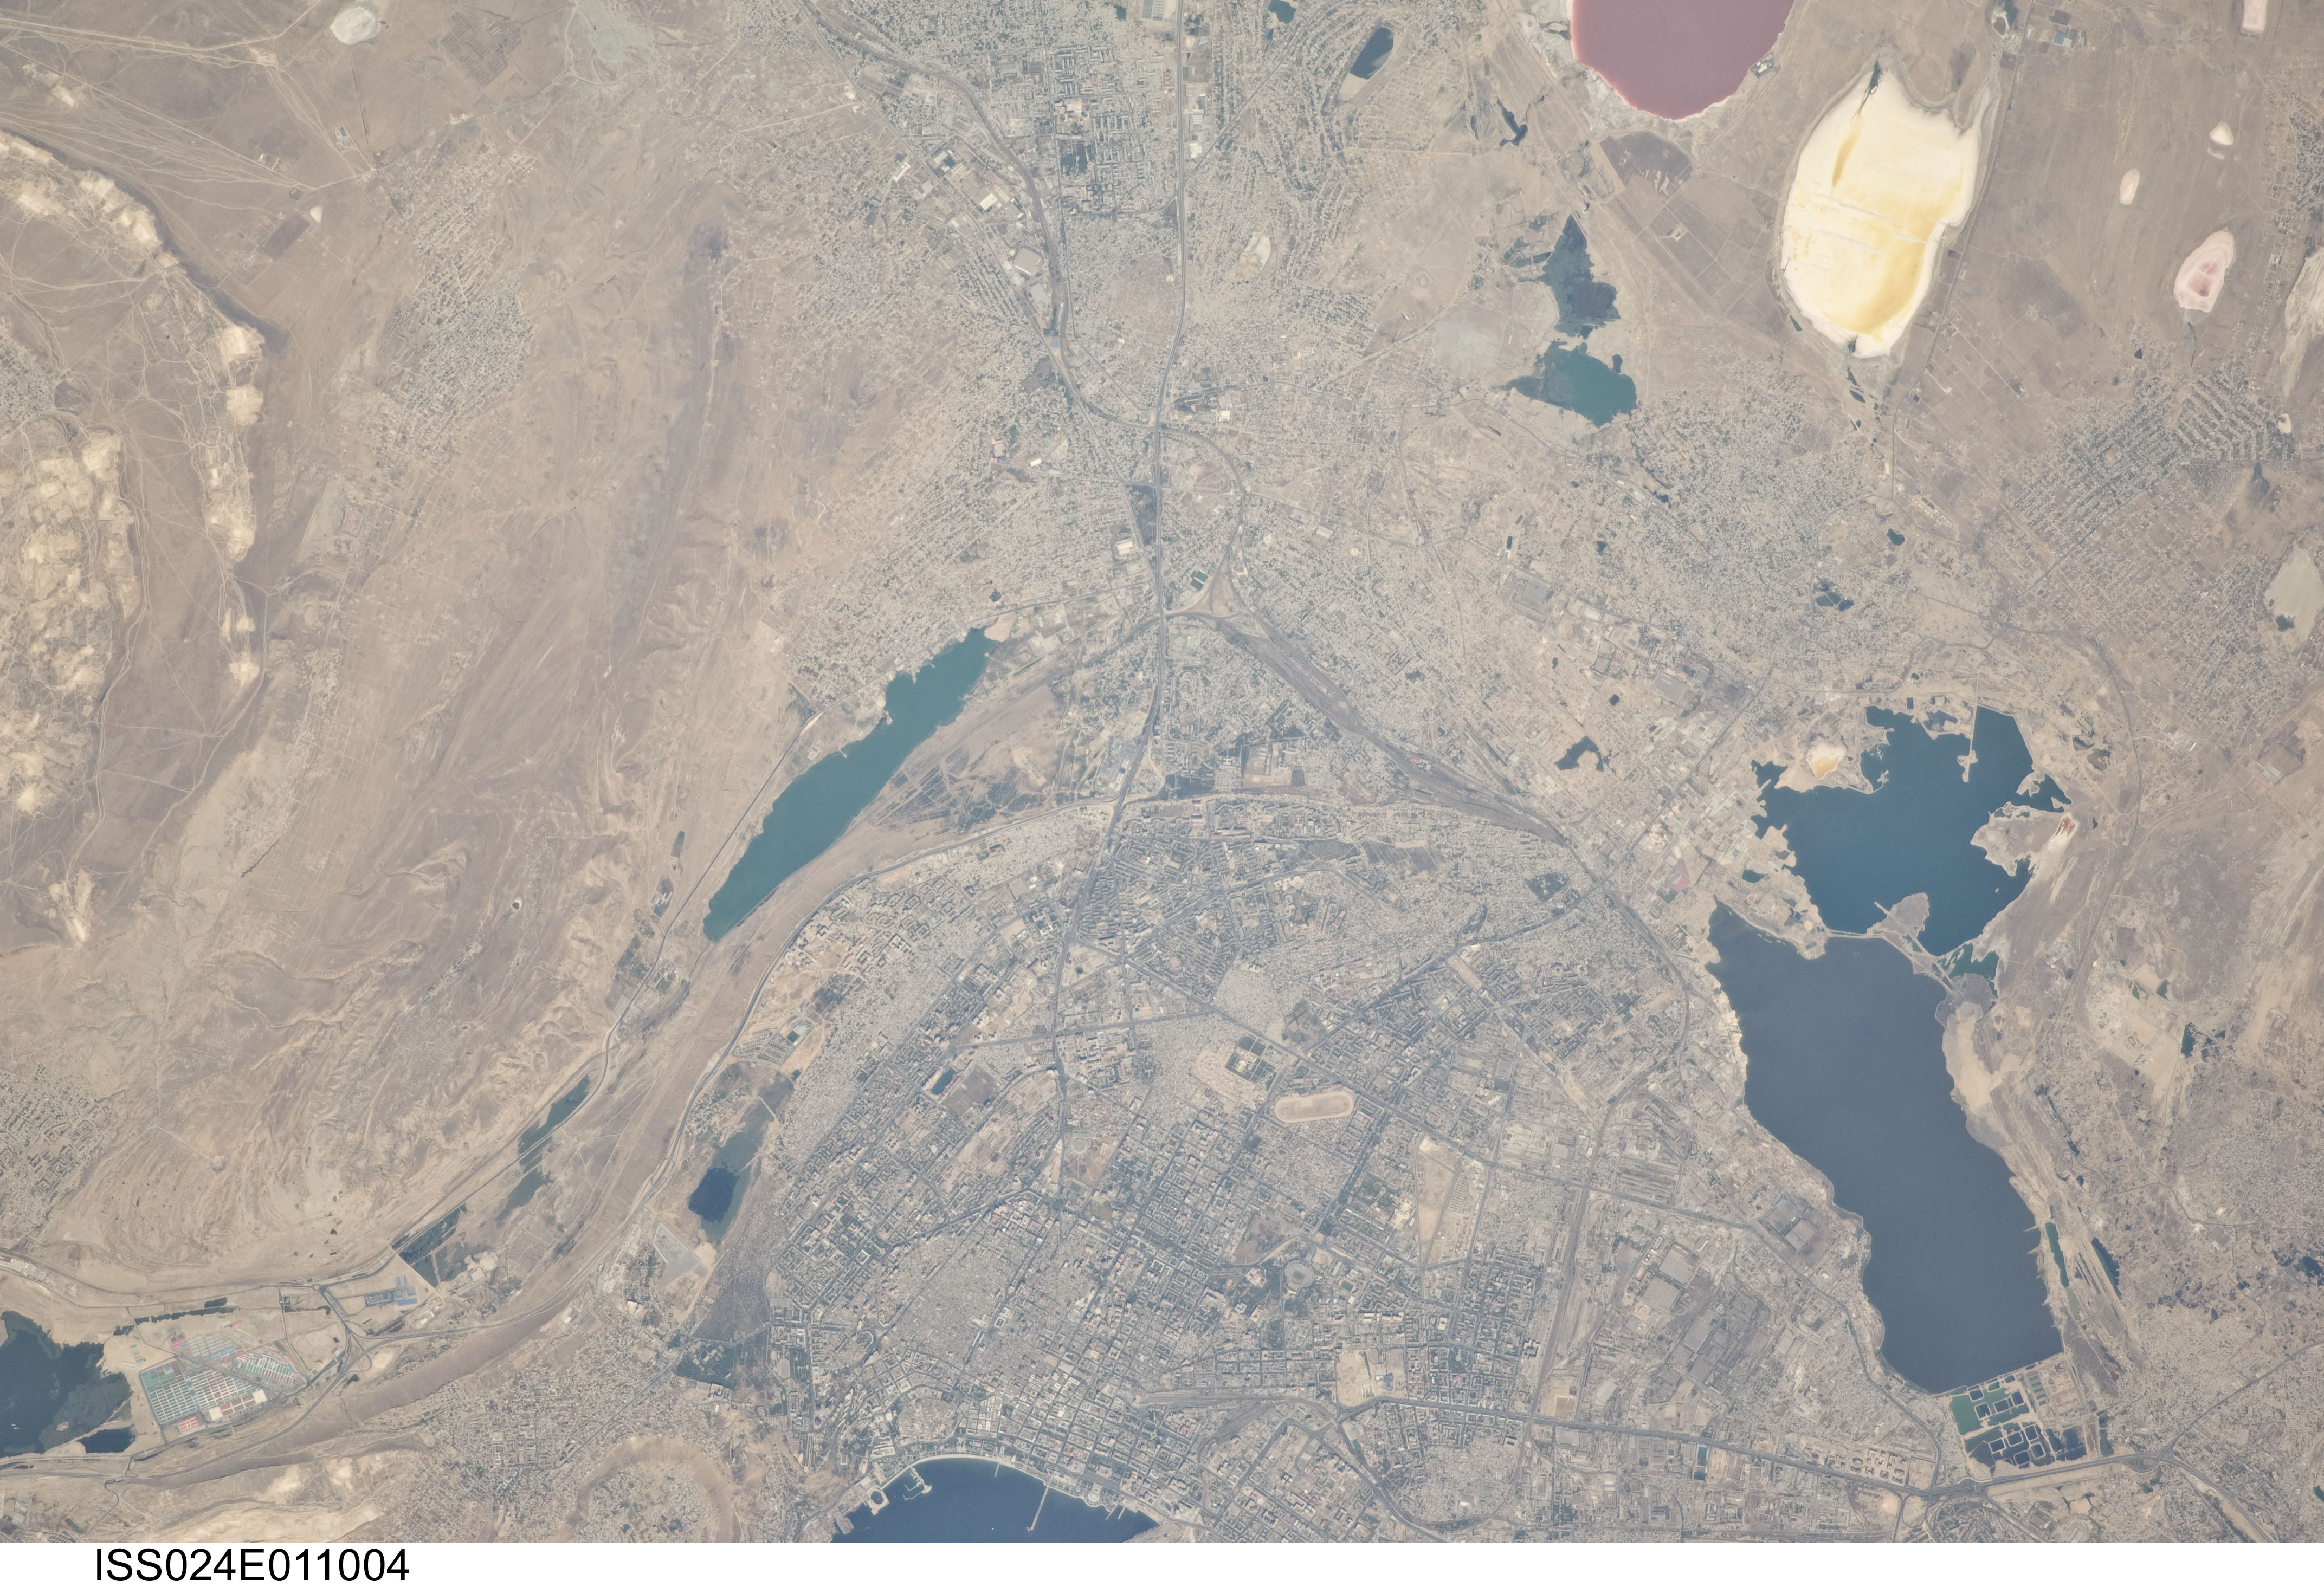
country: AZERBAIJAN
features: BAKU, LAKES, URBAN AREAS, HILLS, HARBOR FACILITIES, PLANTS, ROADS
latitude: 40.4
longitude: 49.8
